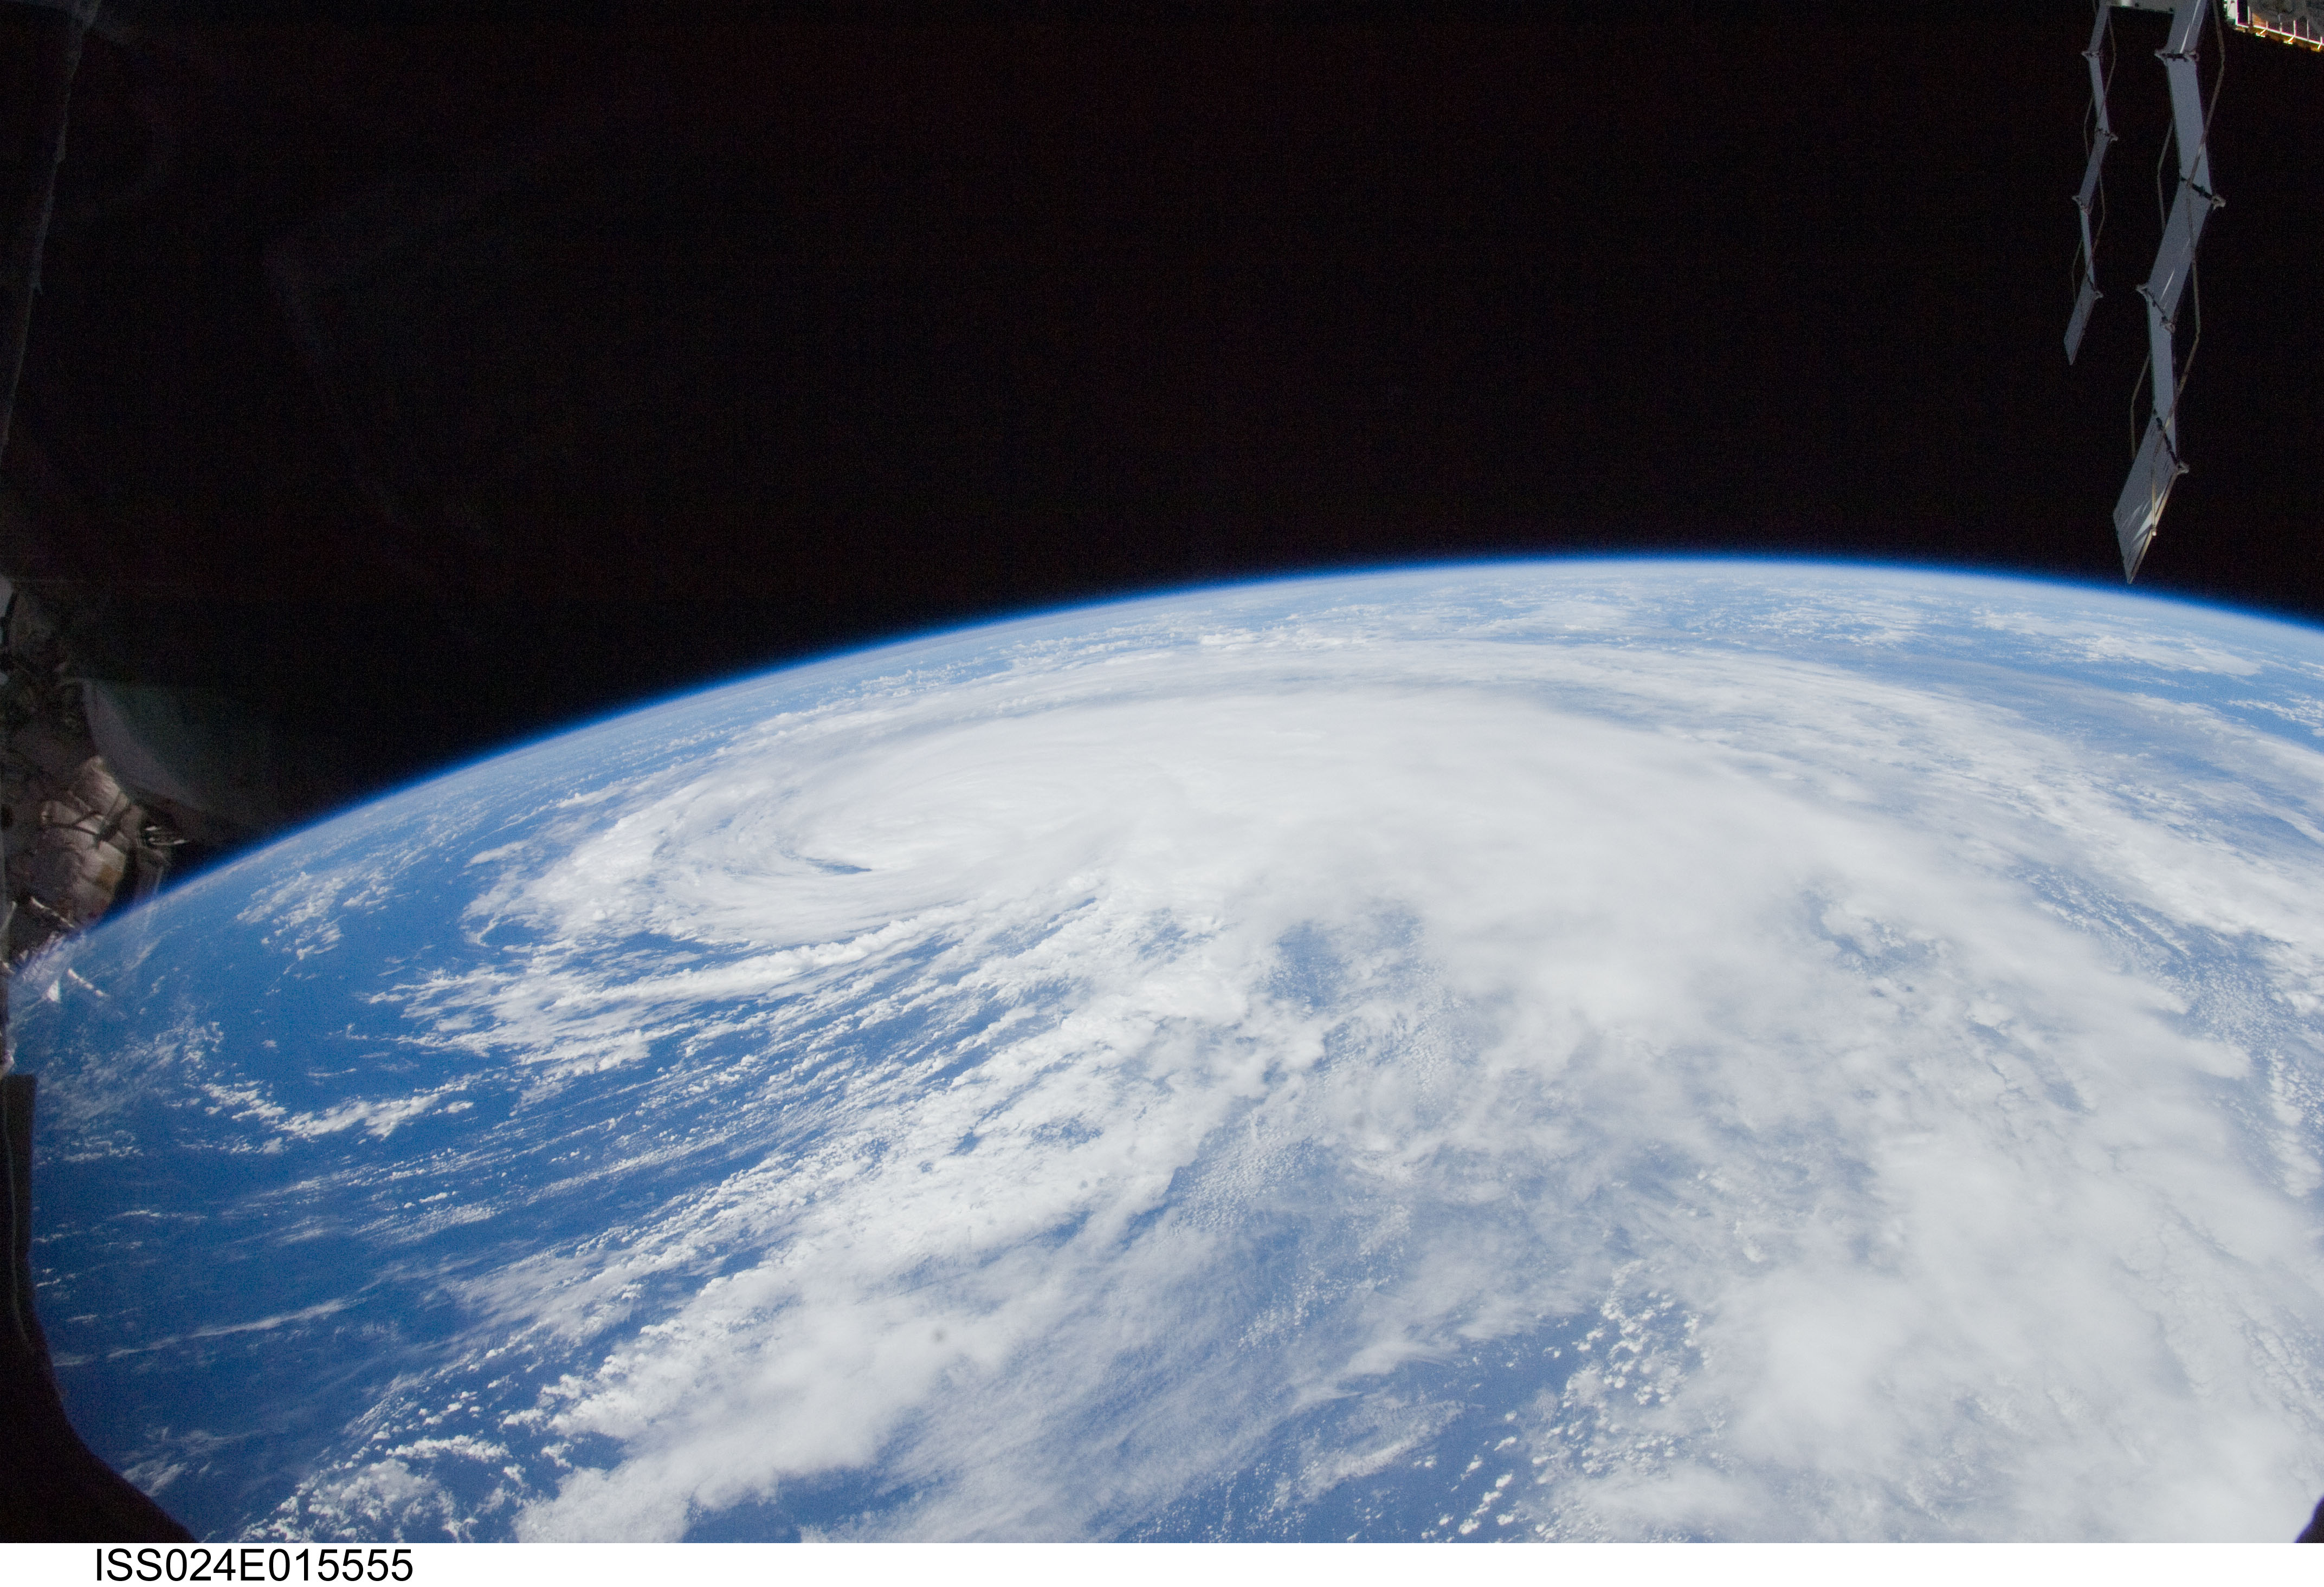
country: ATLANTIC OCEAN
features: PNA-HURRICANE JULIA, SPIRAL BANDS, SEA SURFACE, ISS
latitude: 20.0
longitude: -36.0
